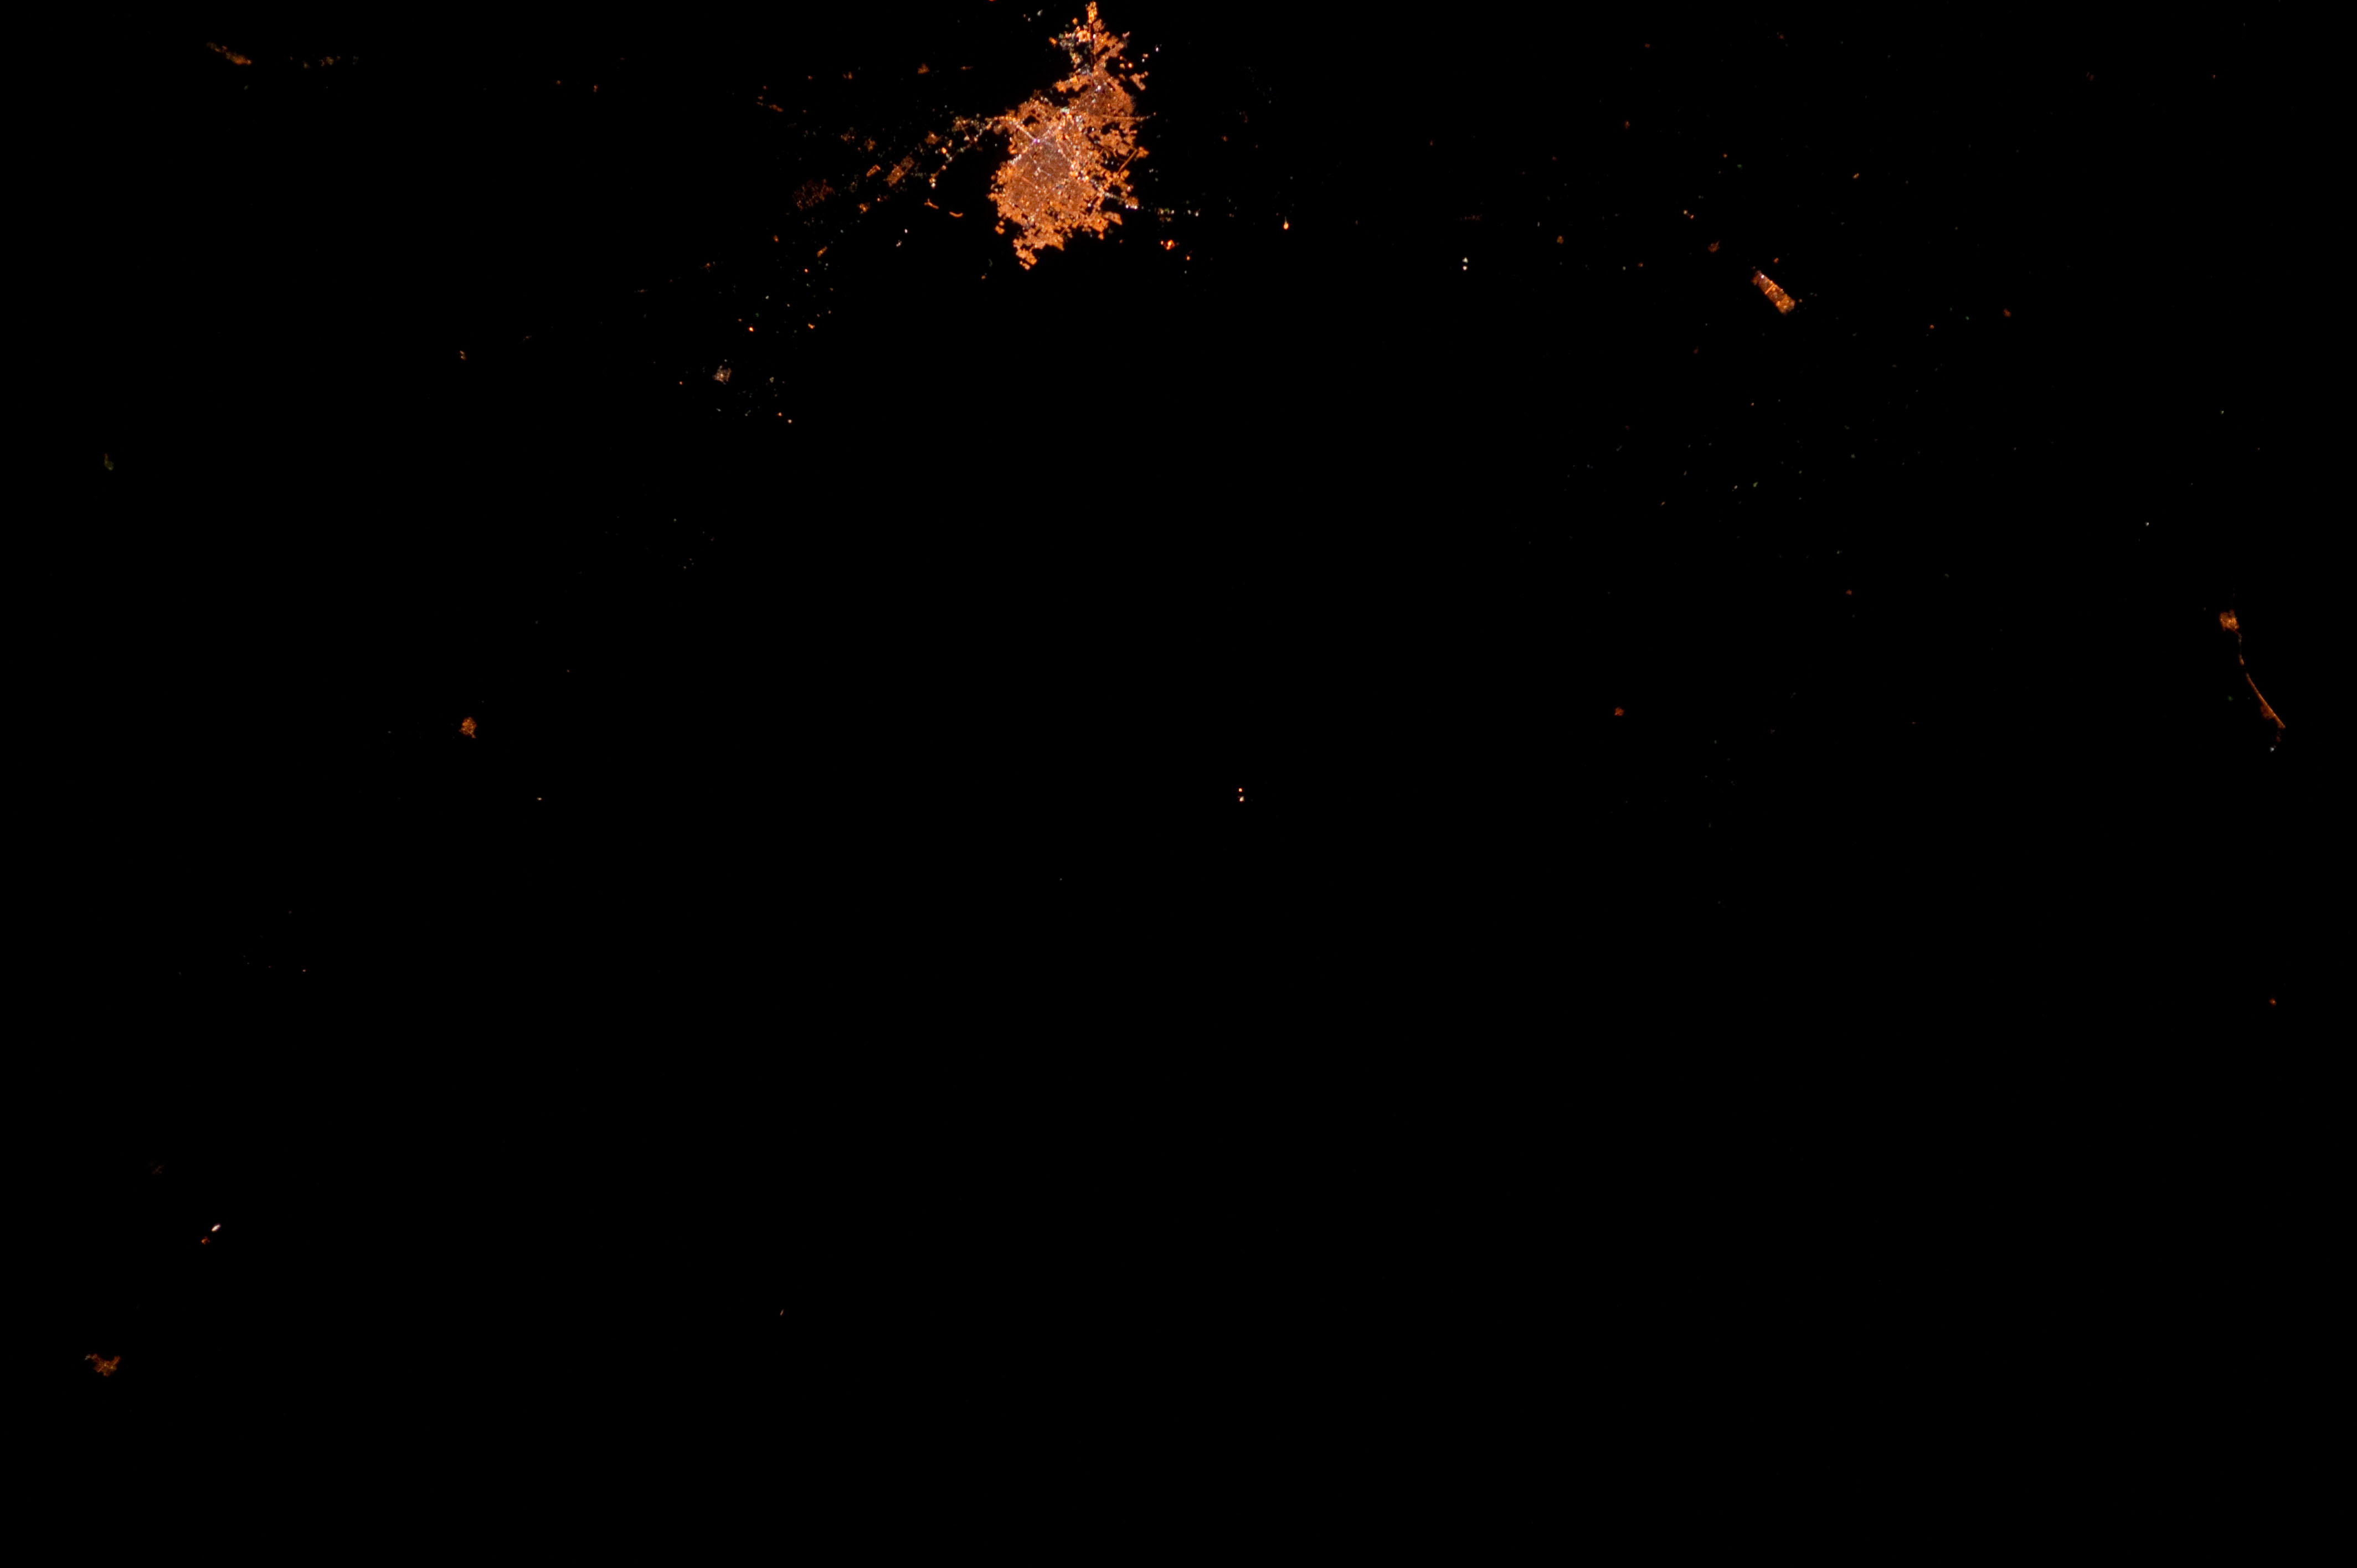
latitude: 29.1
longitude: -111.0
